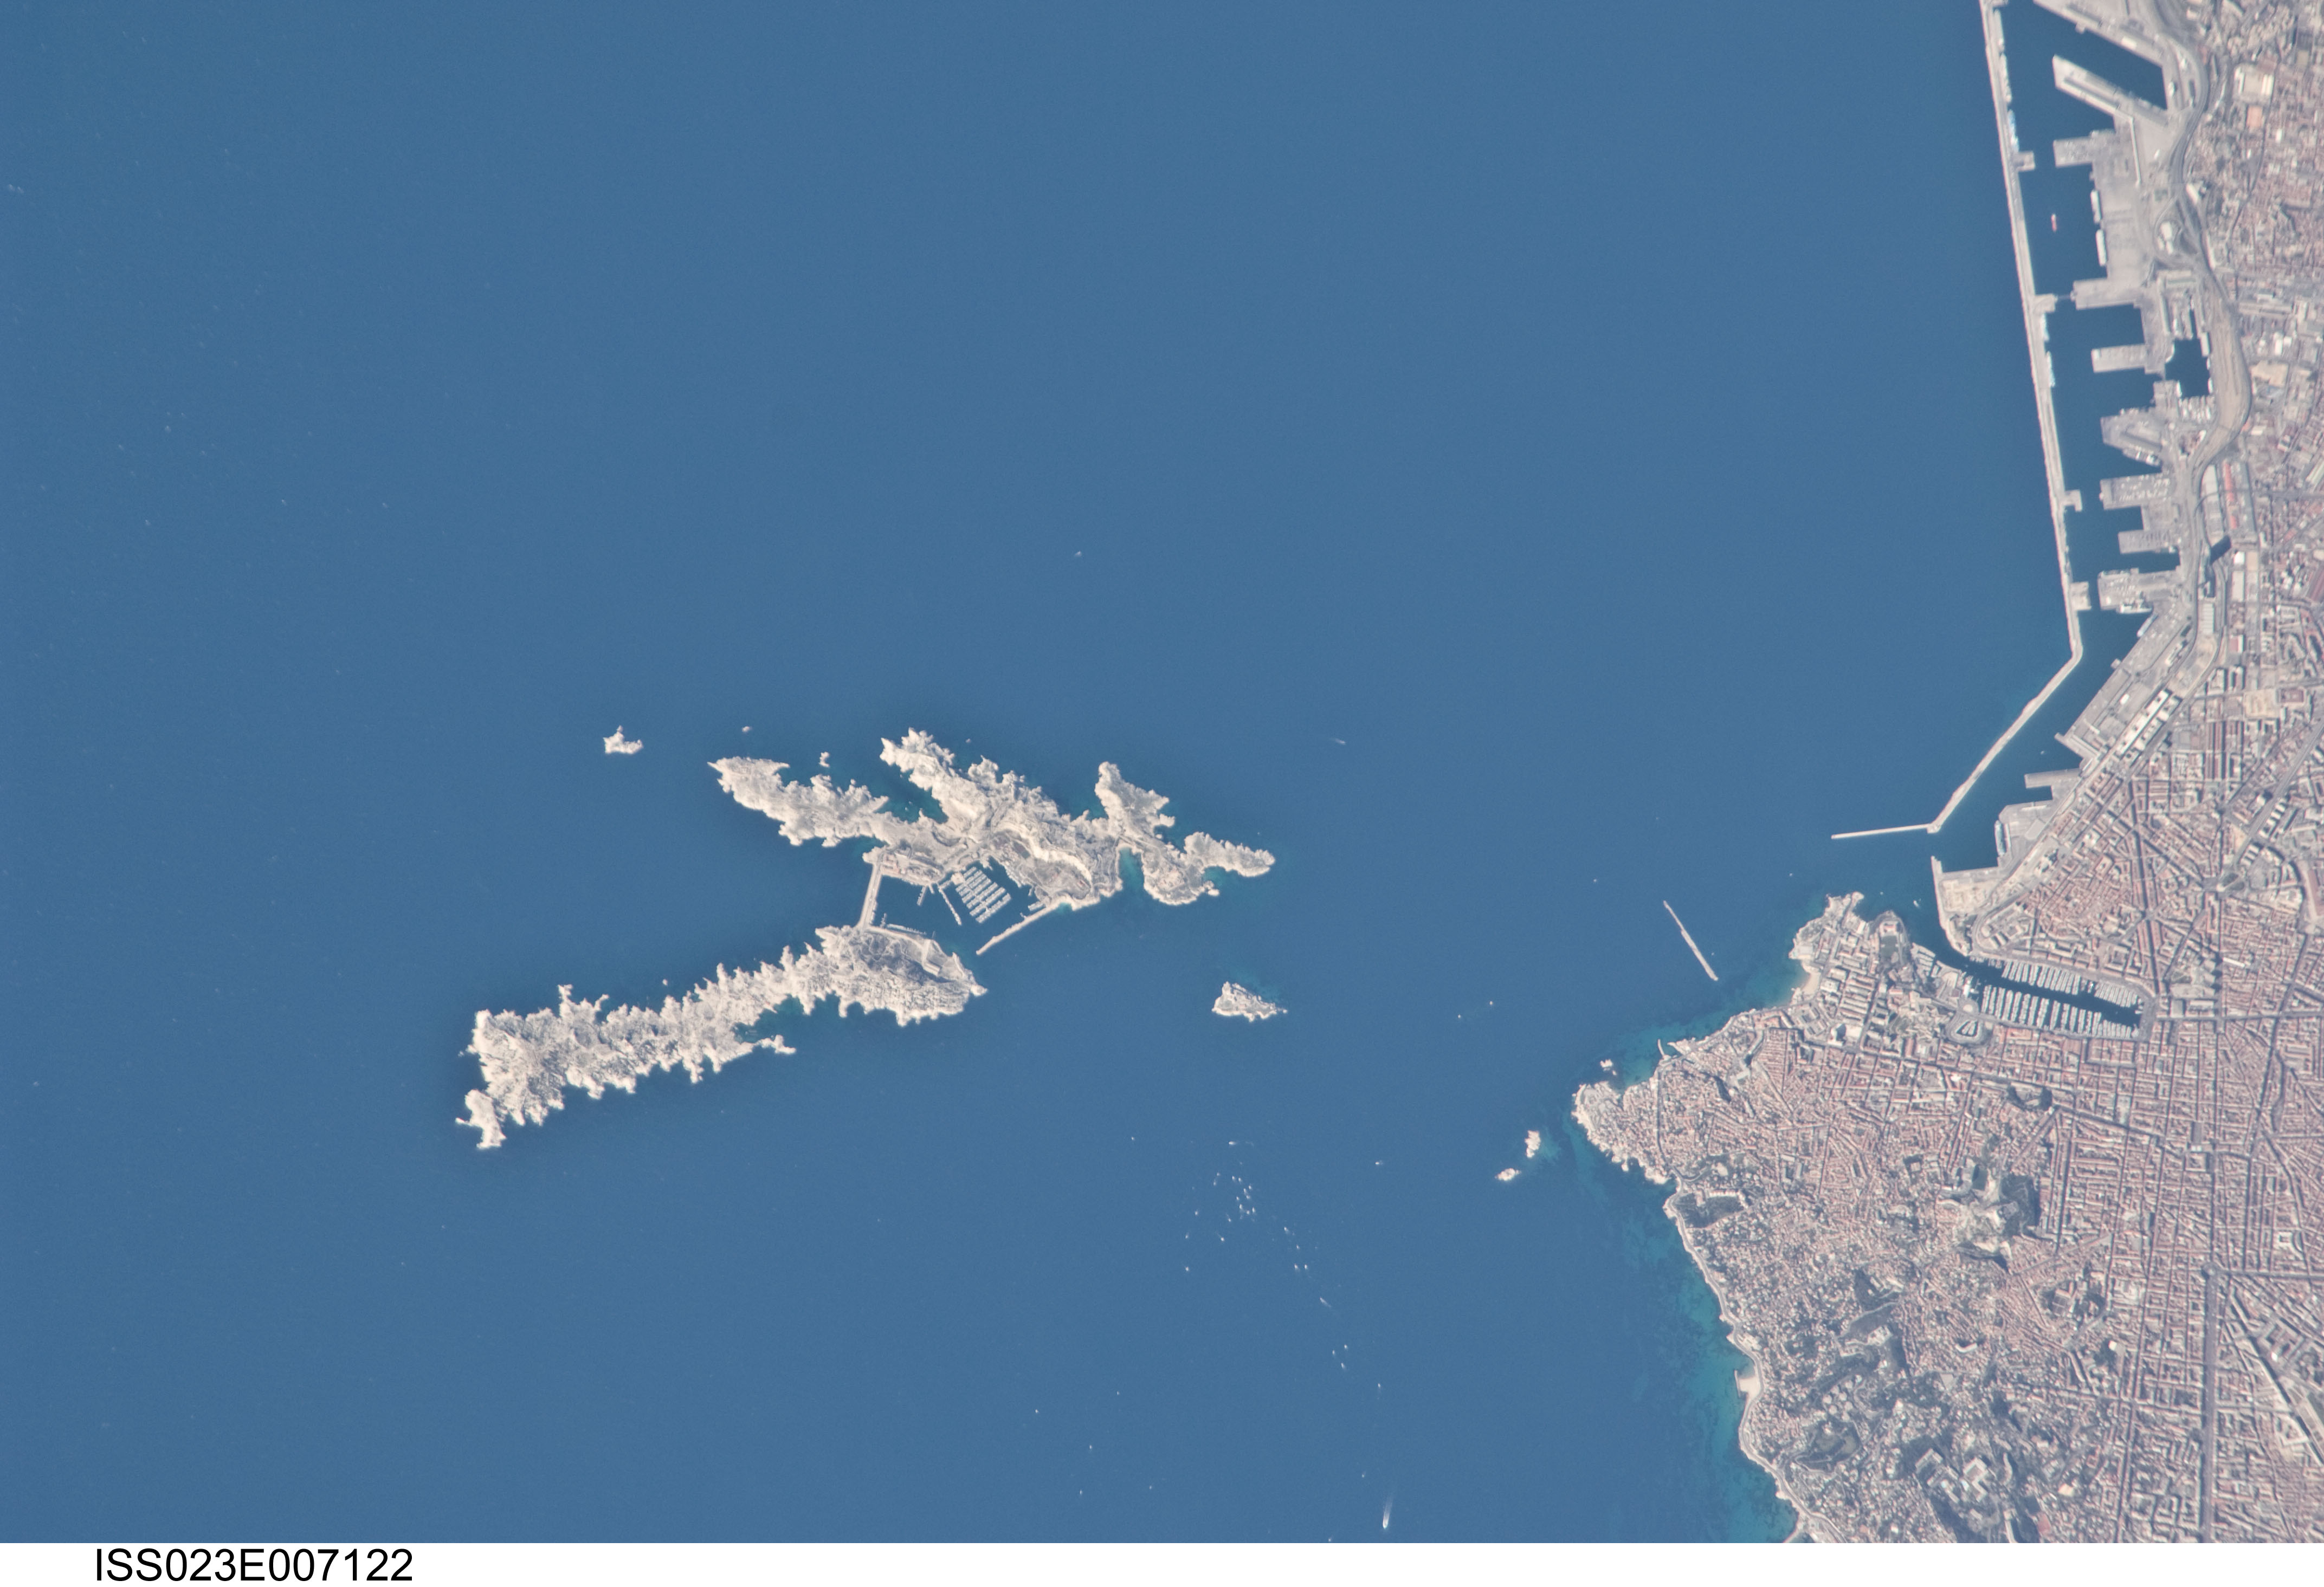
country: FRANCE
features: MARSEILLE, POMEGUES I., COAST
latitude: 43.3
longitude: 5.3
